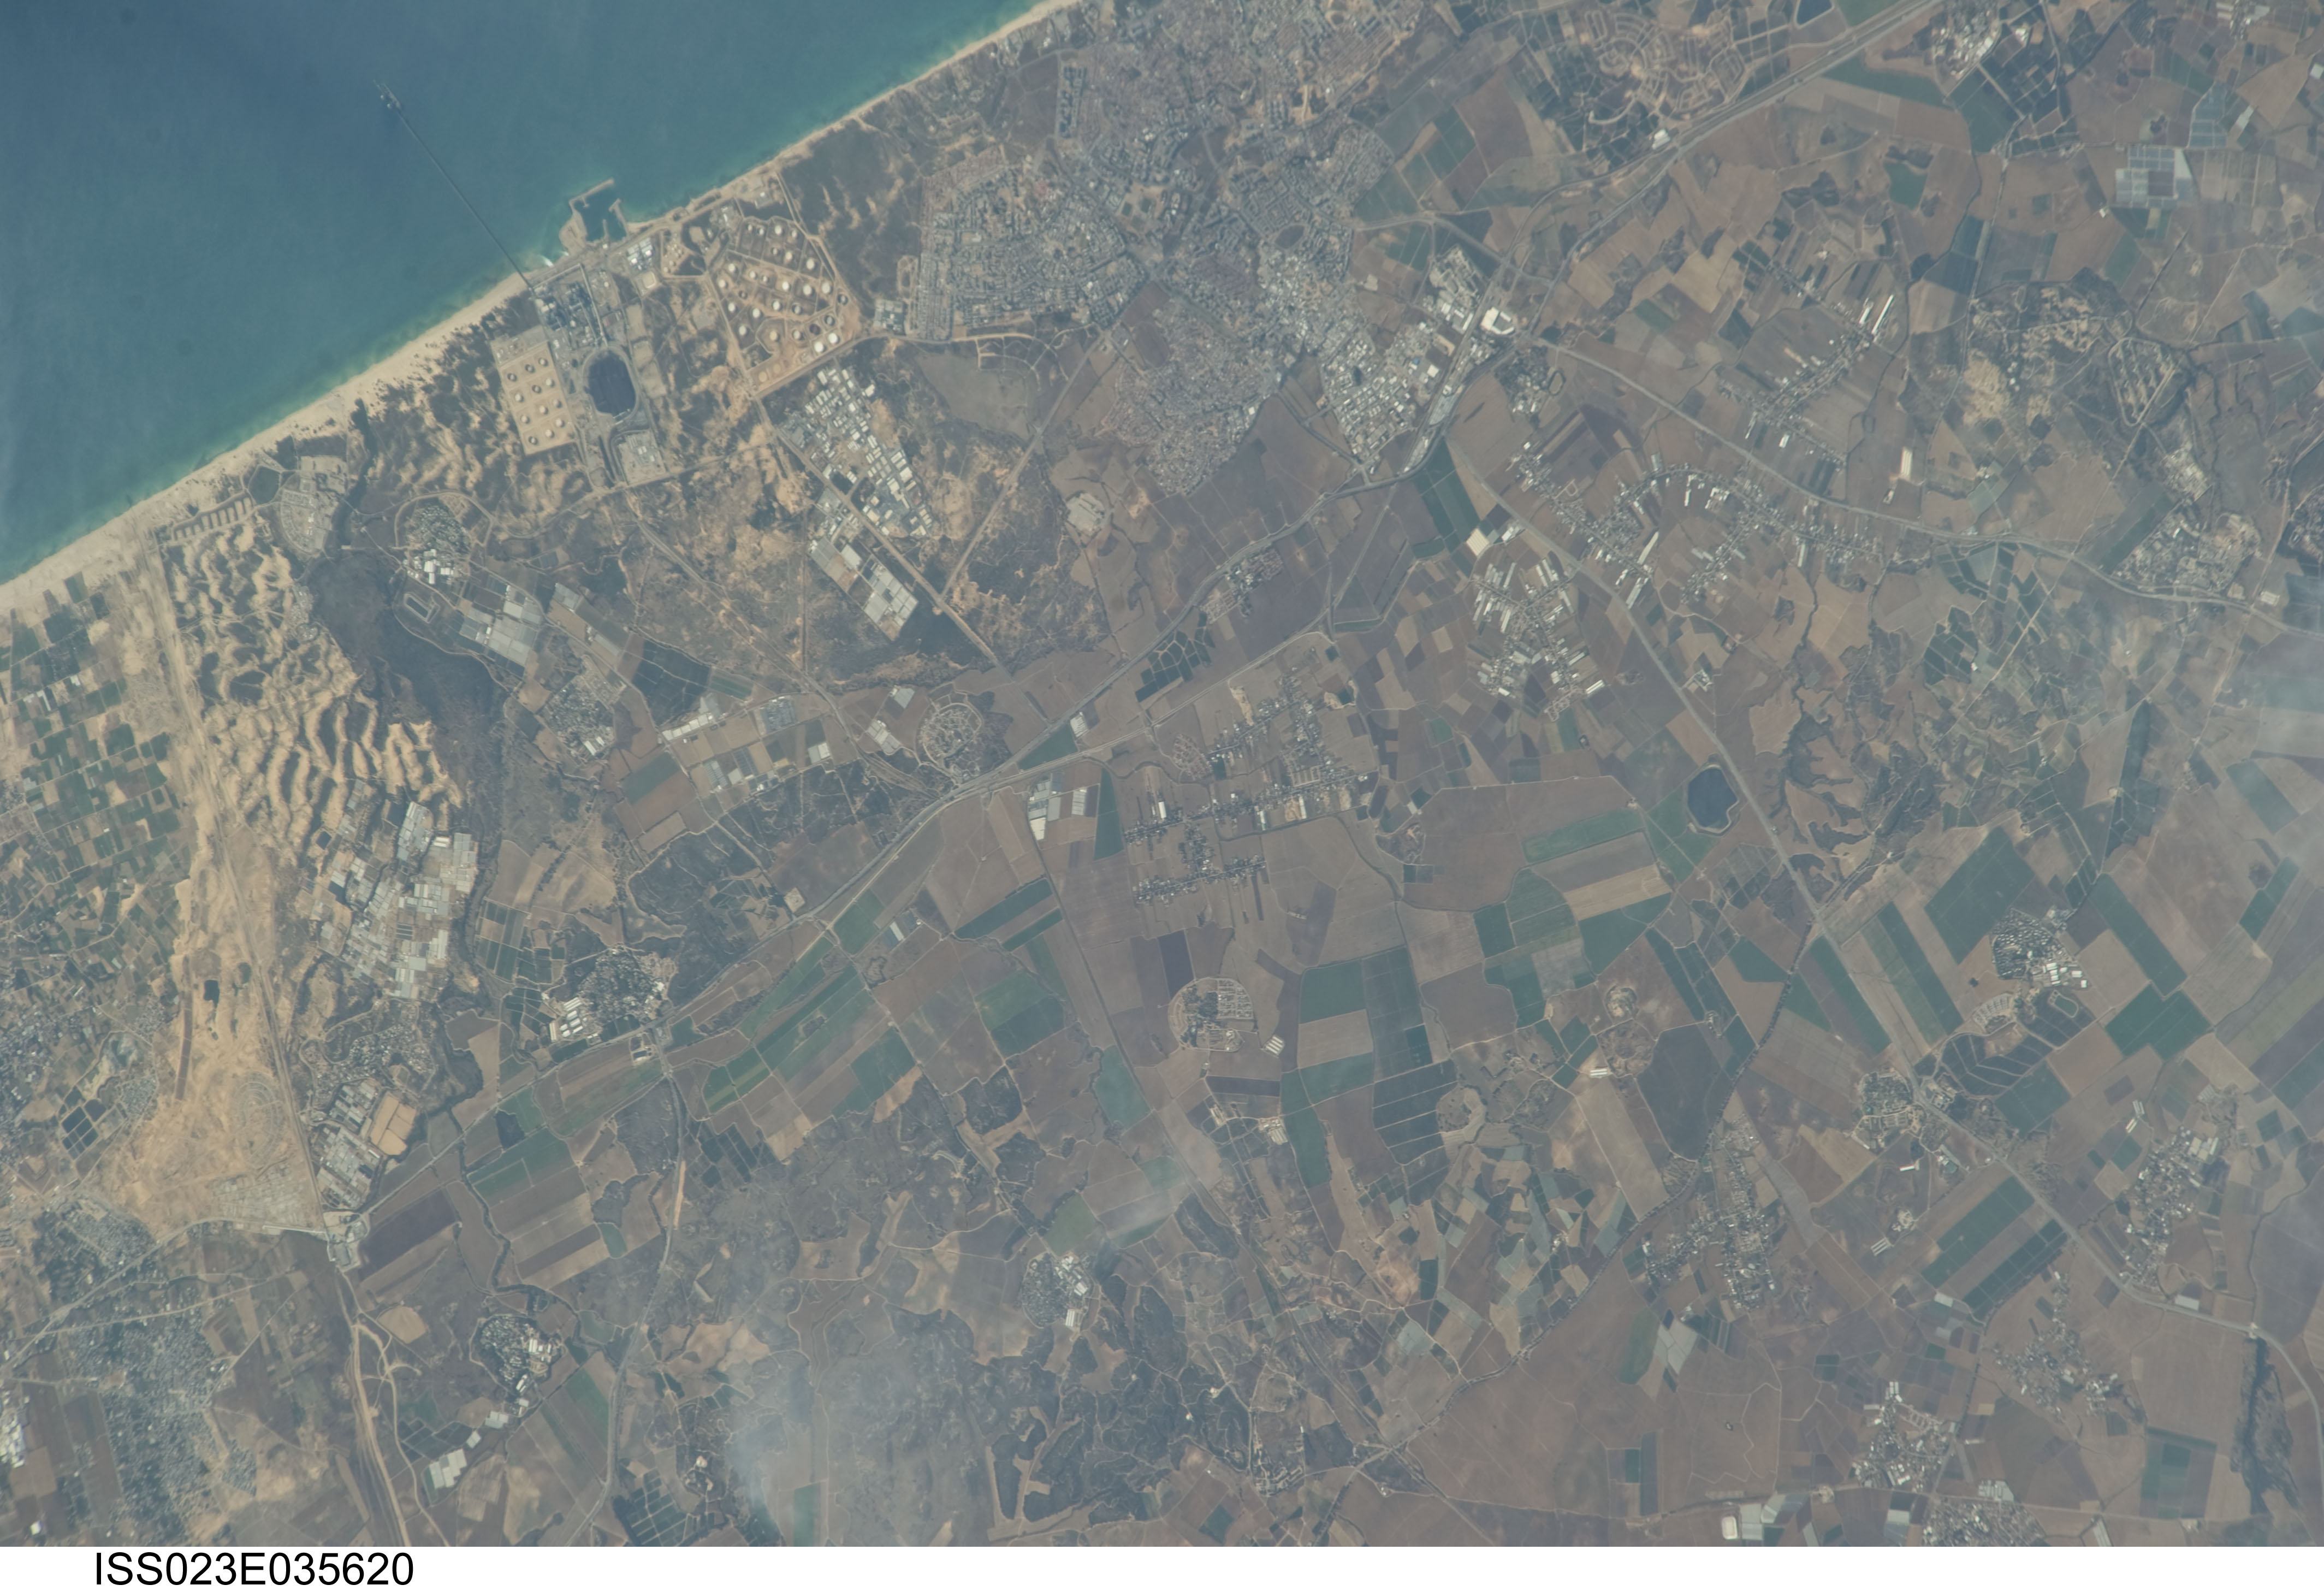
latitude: 31.6
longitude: 34.6
